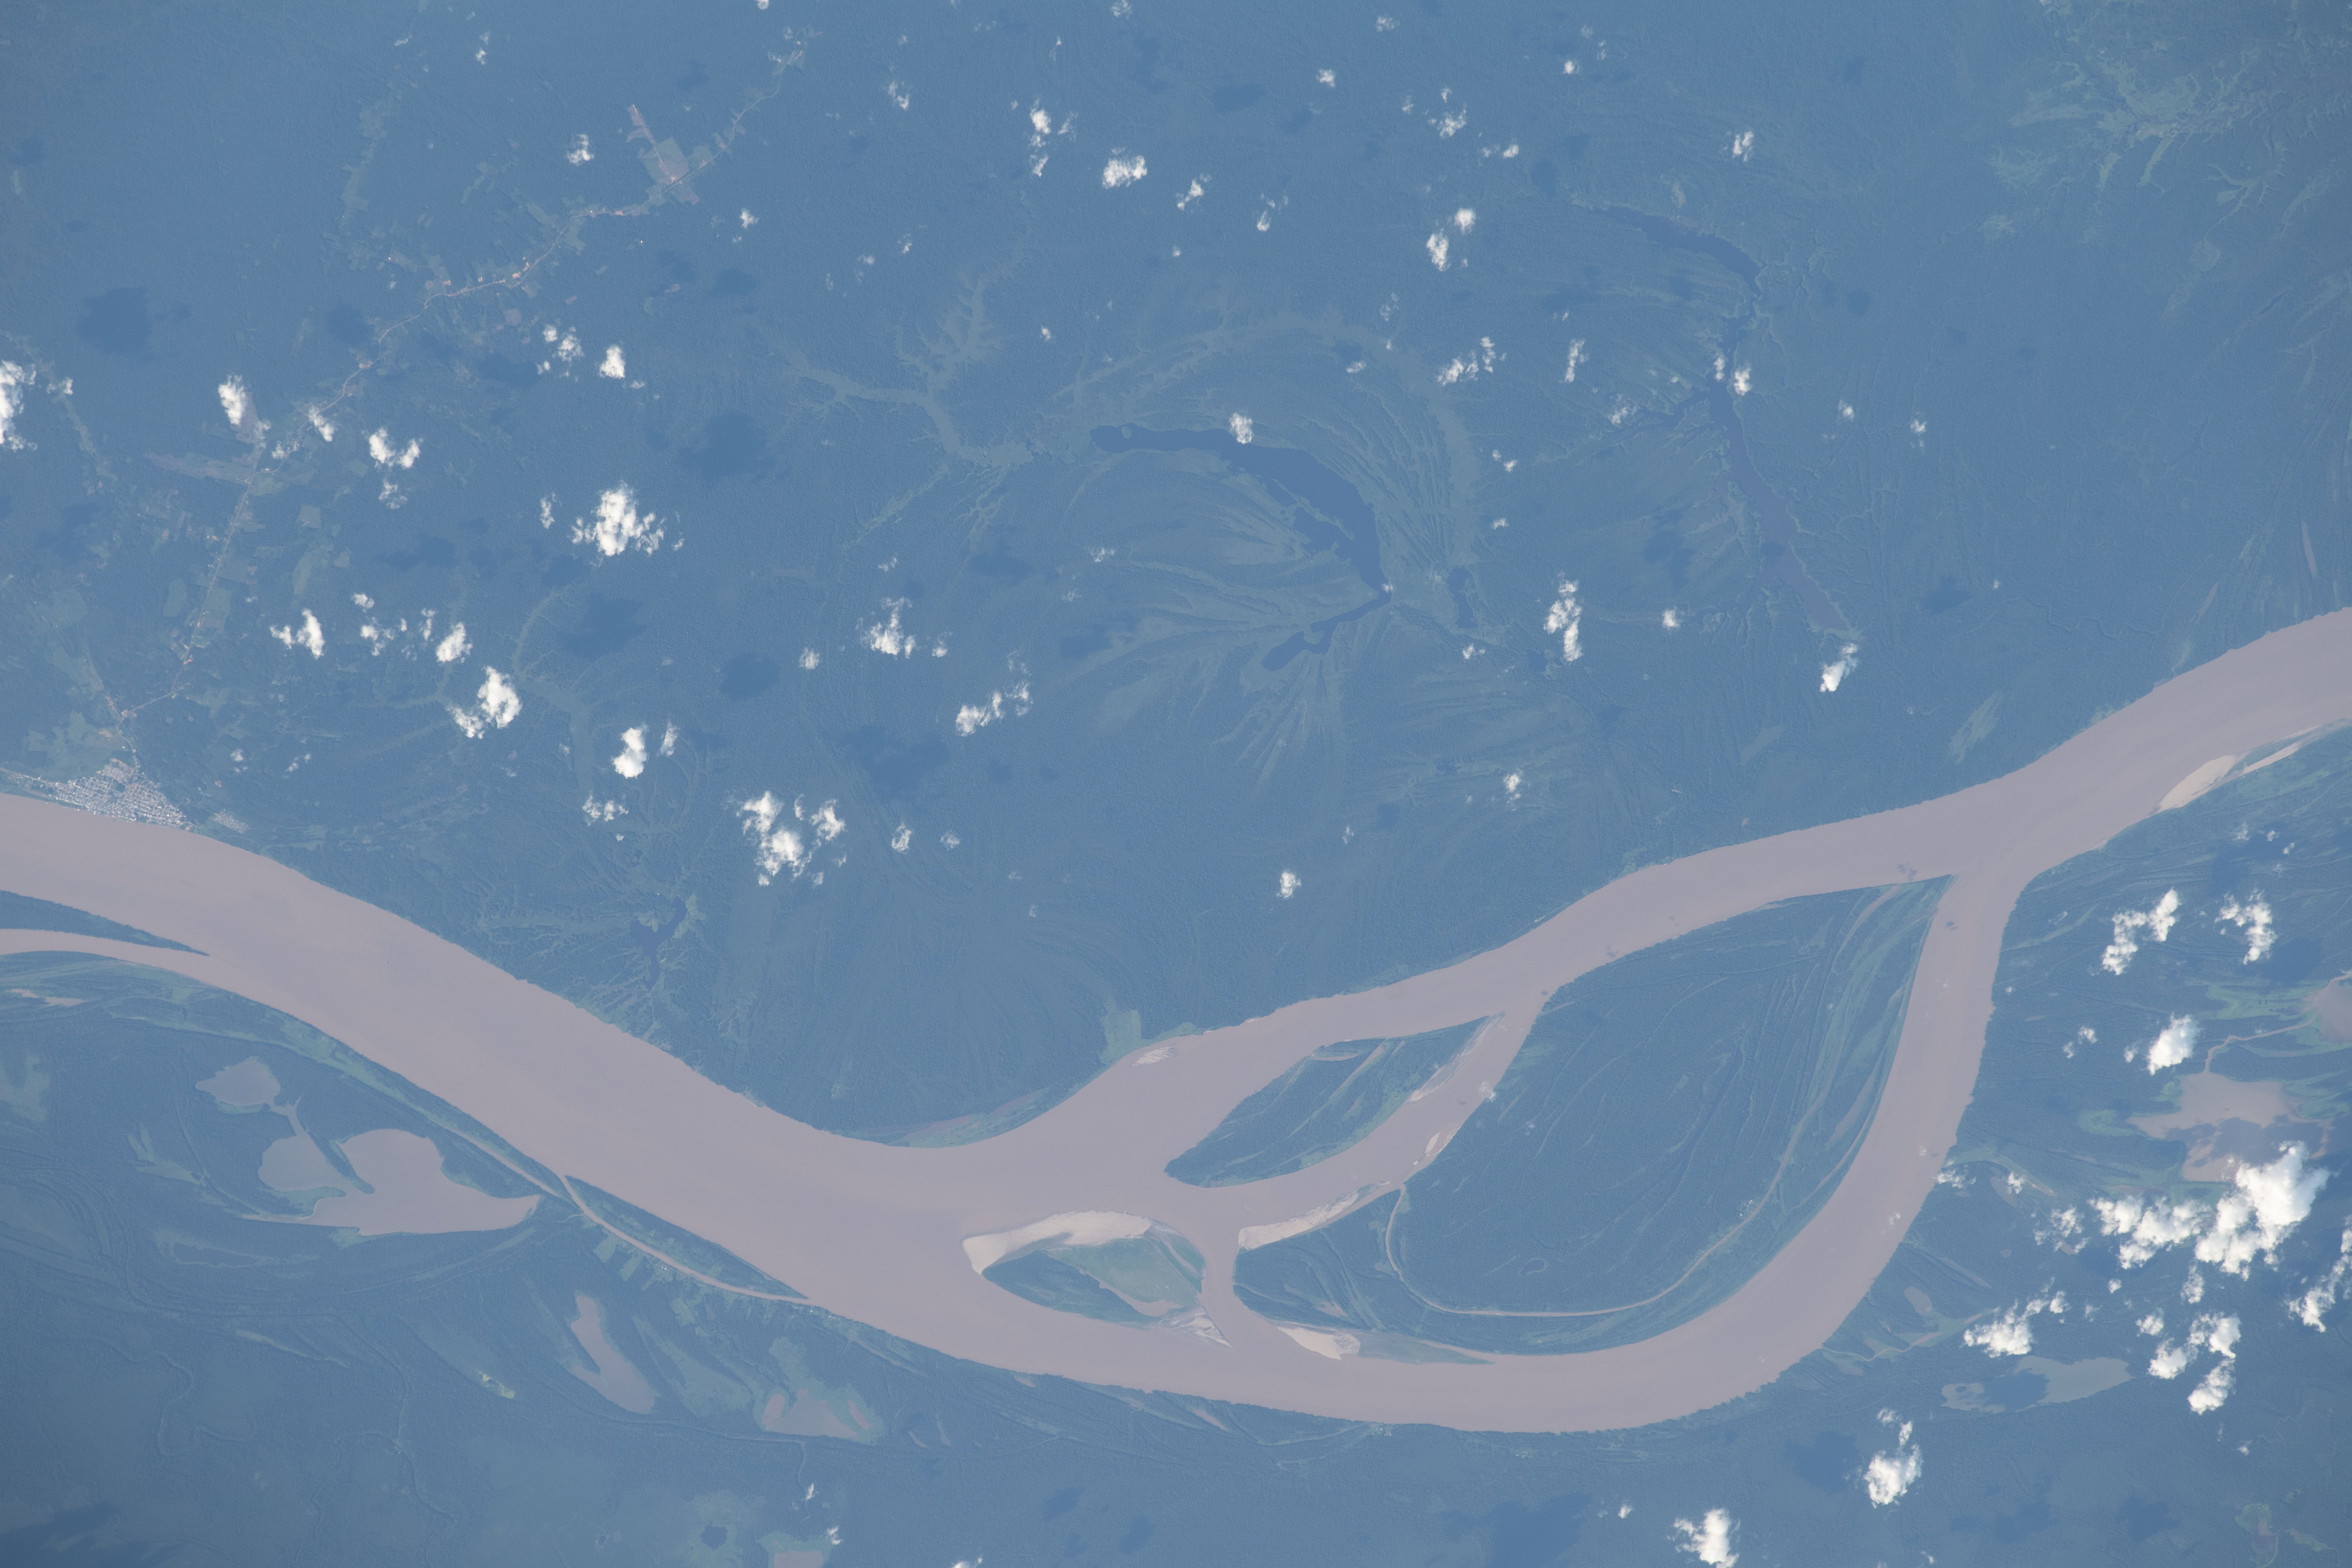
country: BRAZIL
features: AMAZON RIVER
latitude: -3.8
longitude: -61.9
